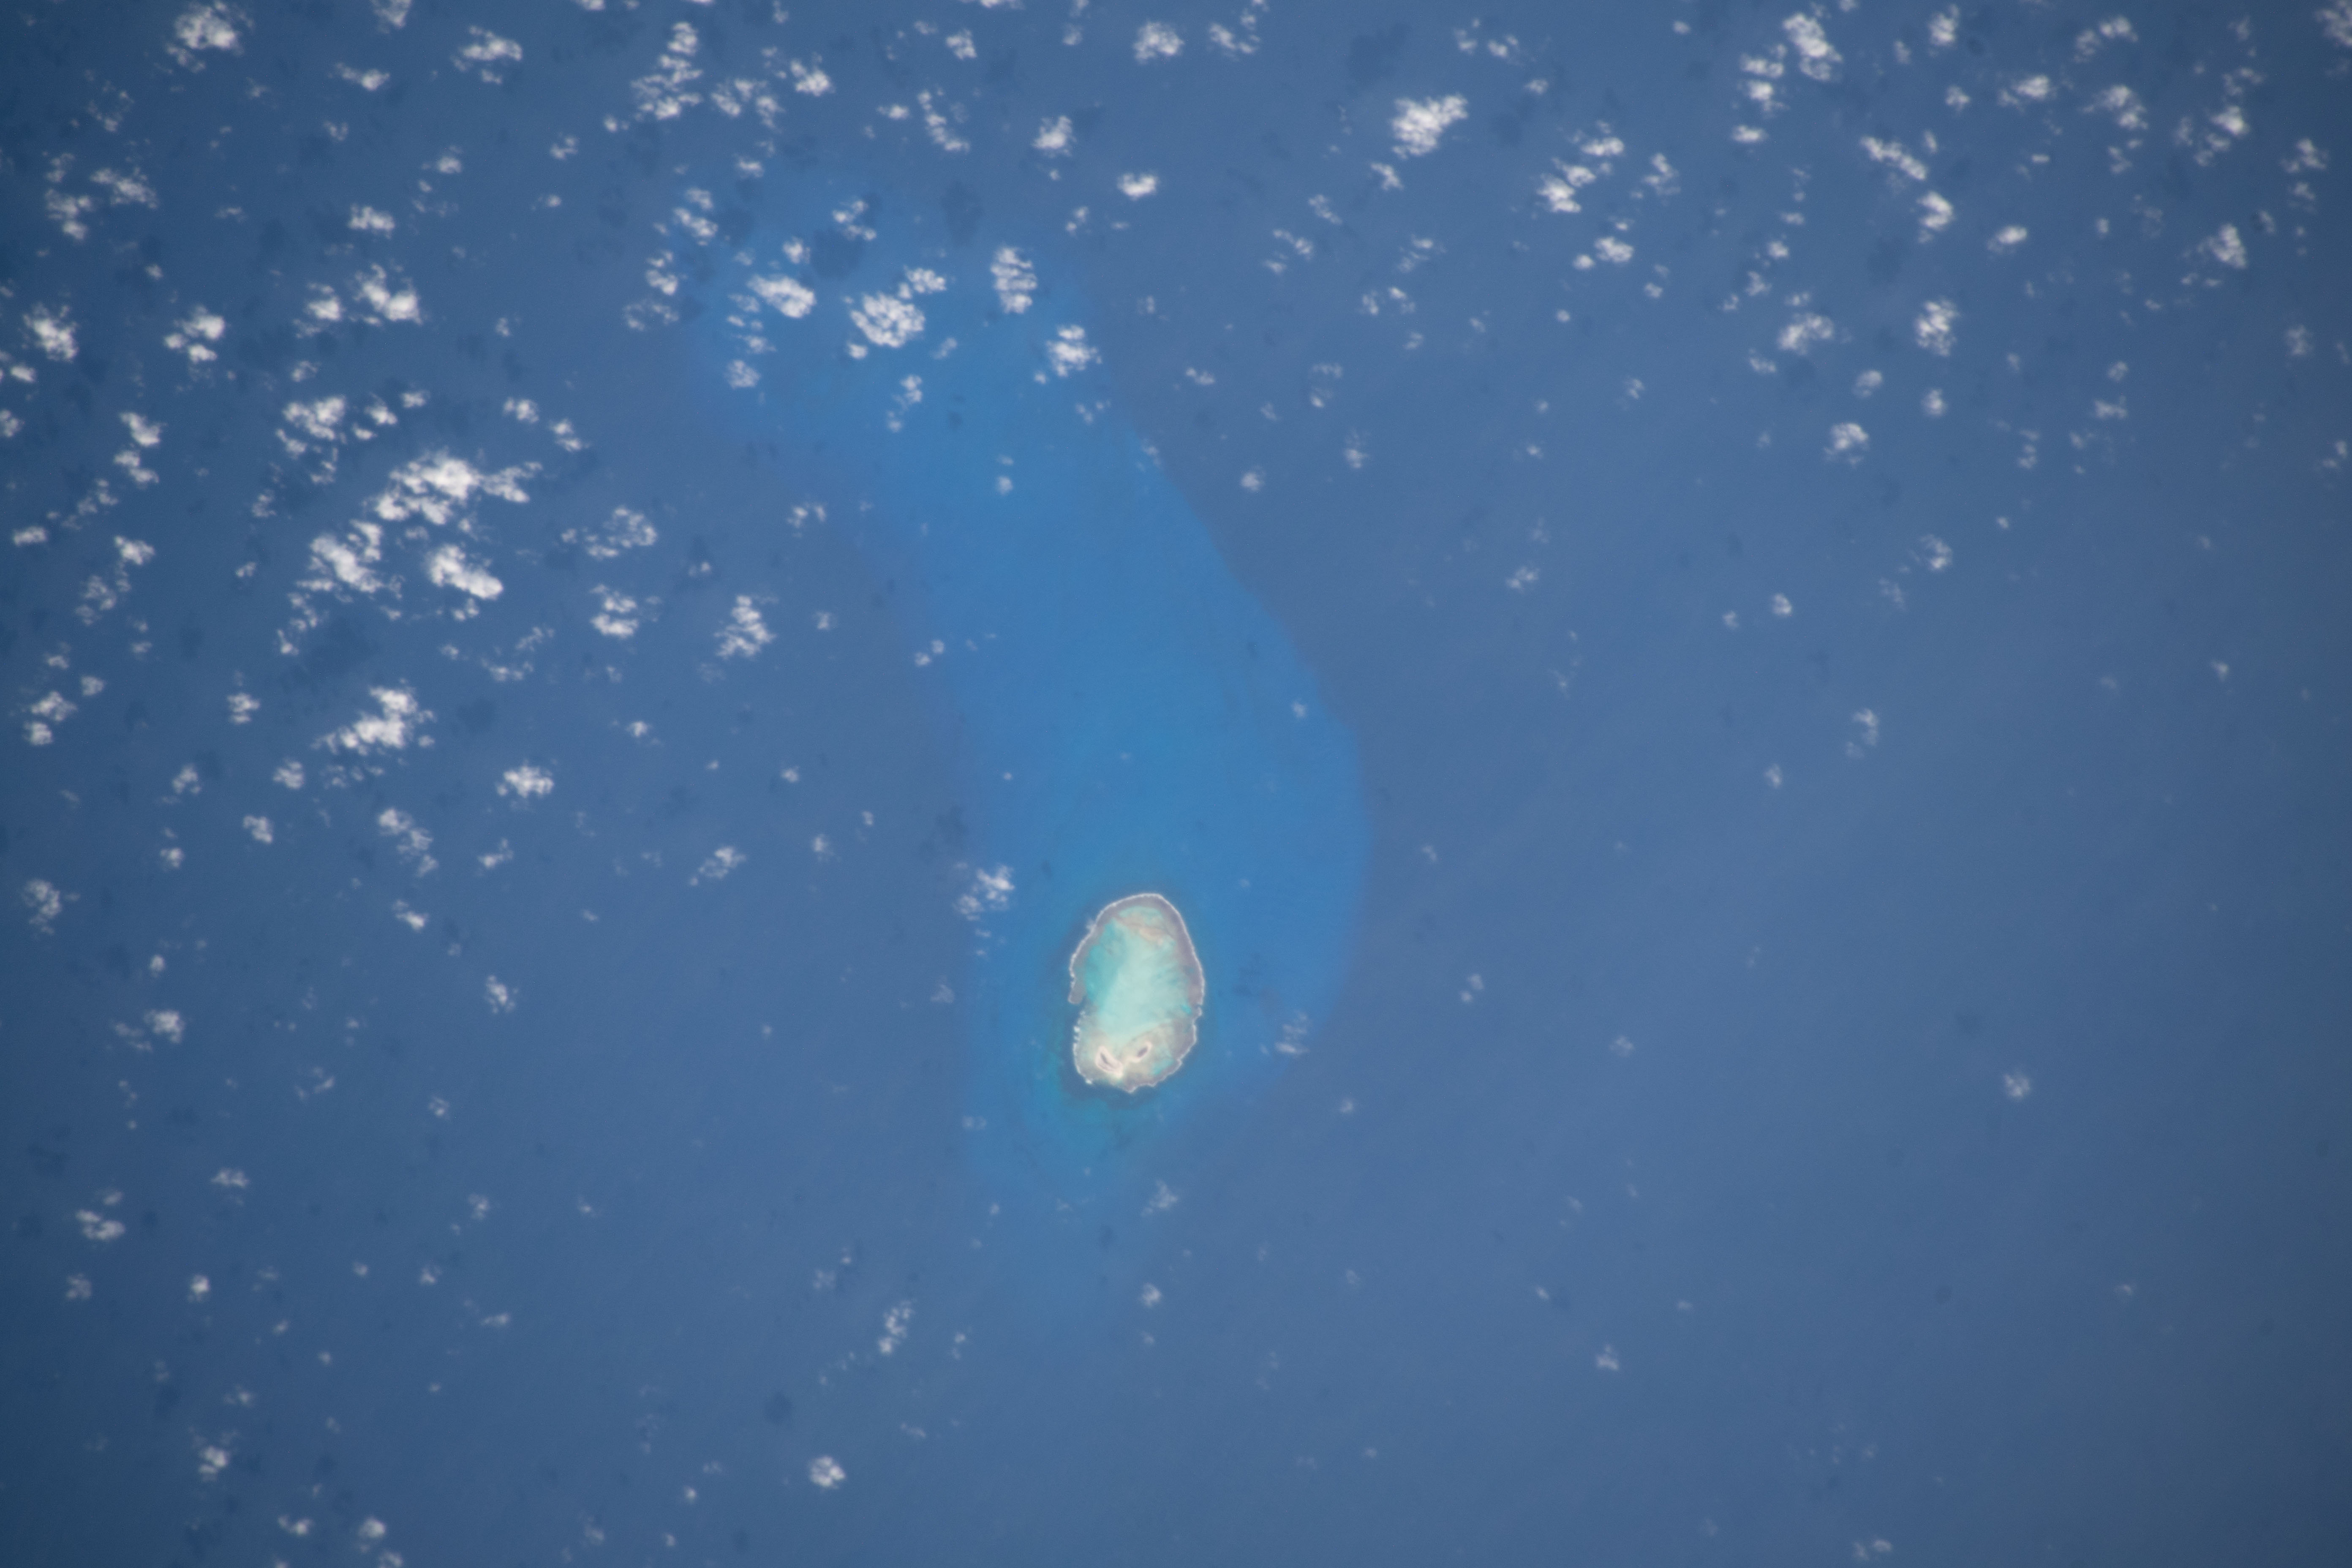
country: BRAZIL
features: ATOL DAS ROCAS
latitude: -3.9
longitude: -33.8
